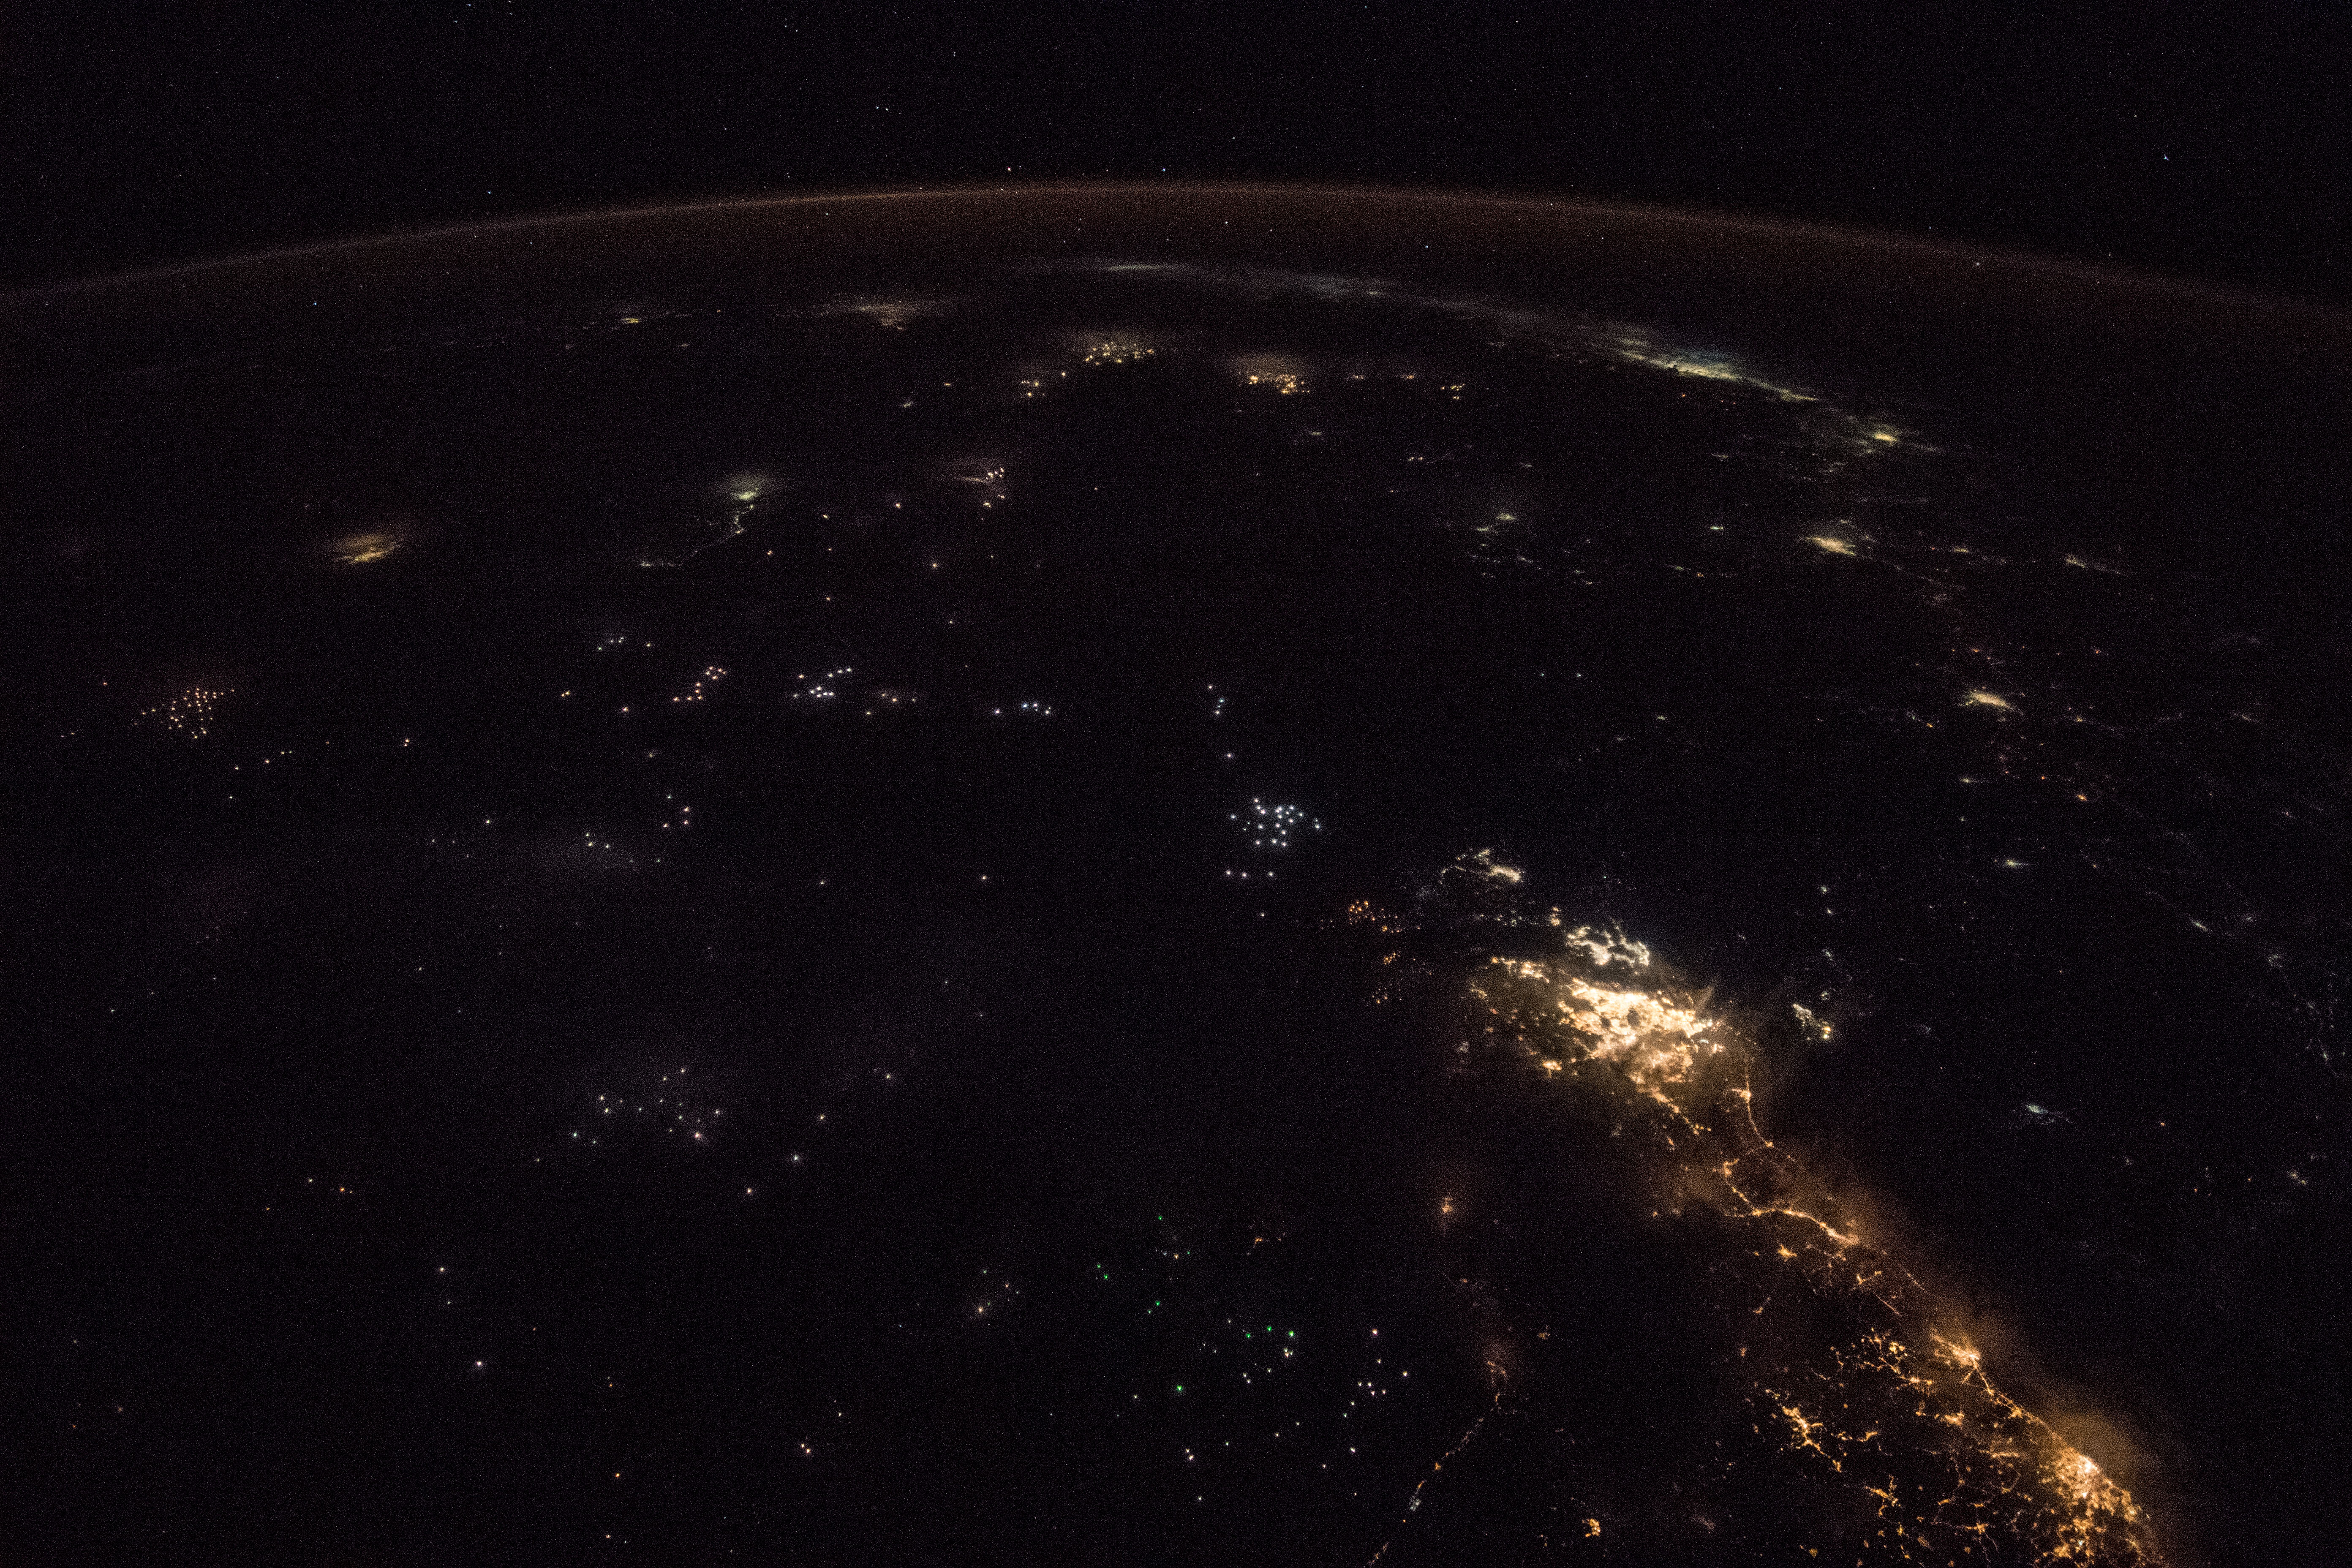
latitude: 1.0
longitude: 105.0
